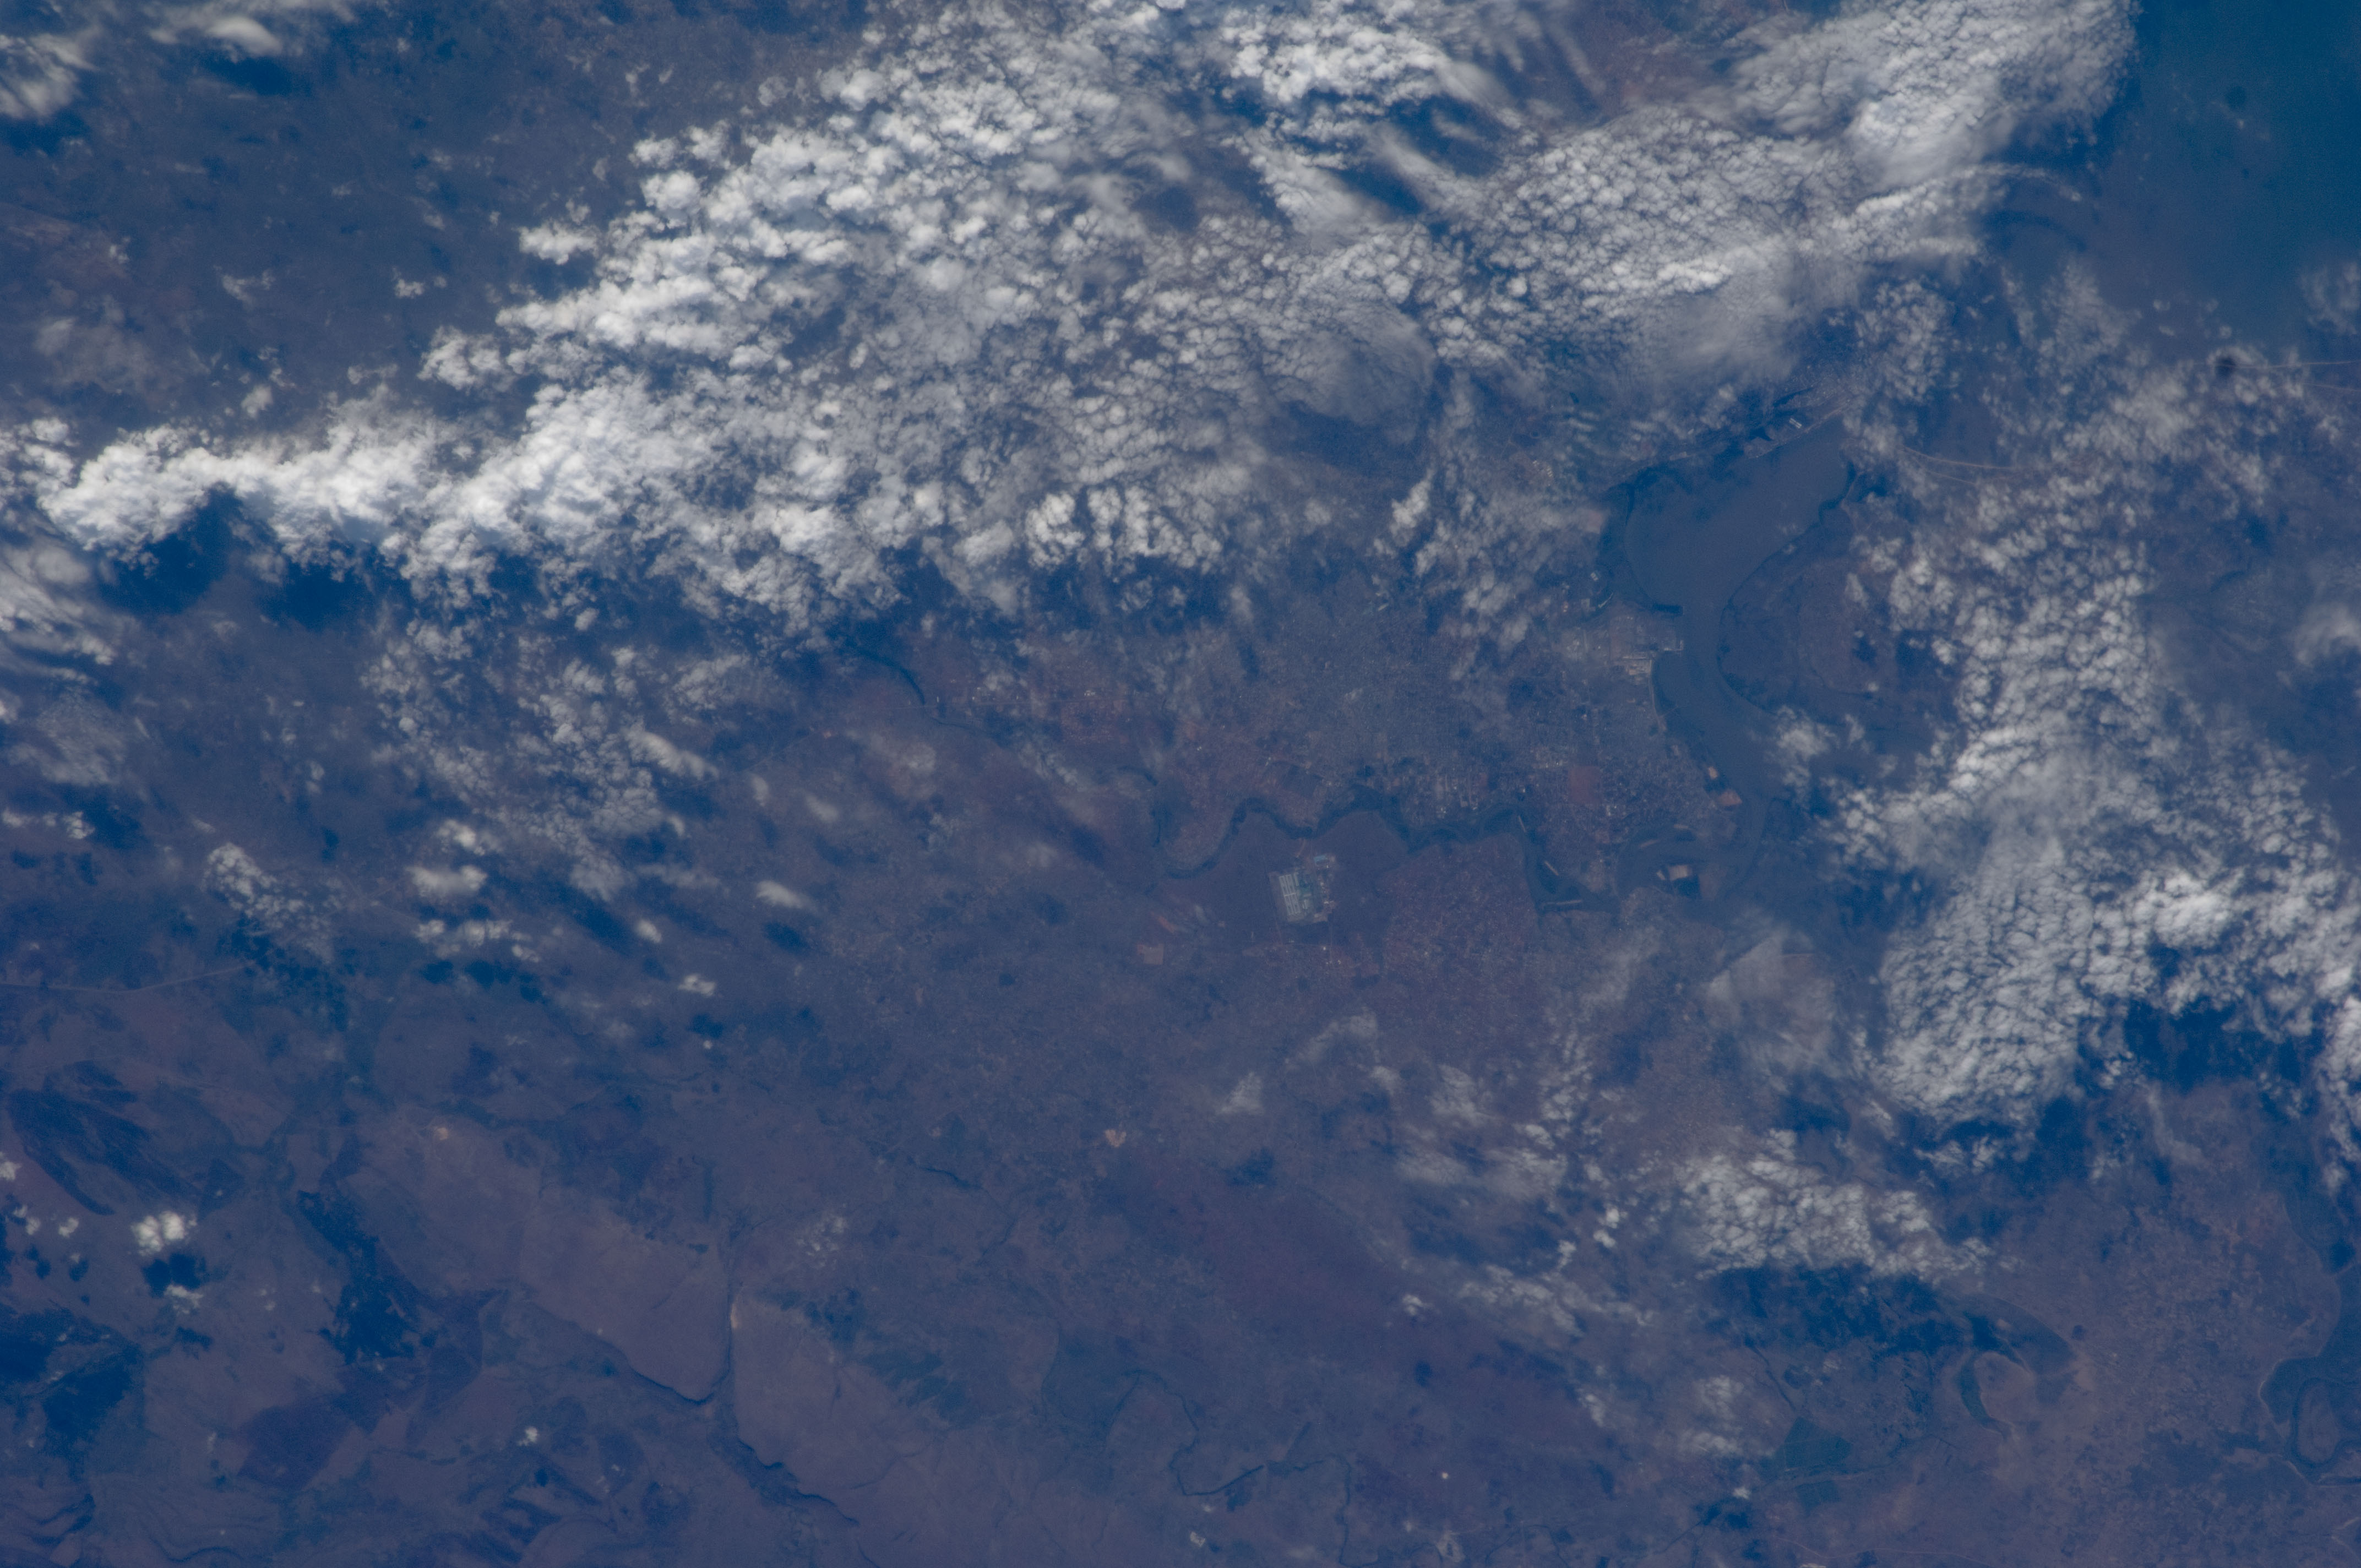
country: MOZAMBIQUE
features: MATOLA R. ESTUARY
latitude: -25.9
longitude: 32.4
